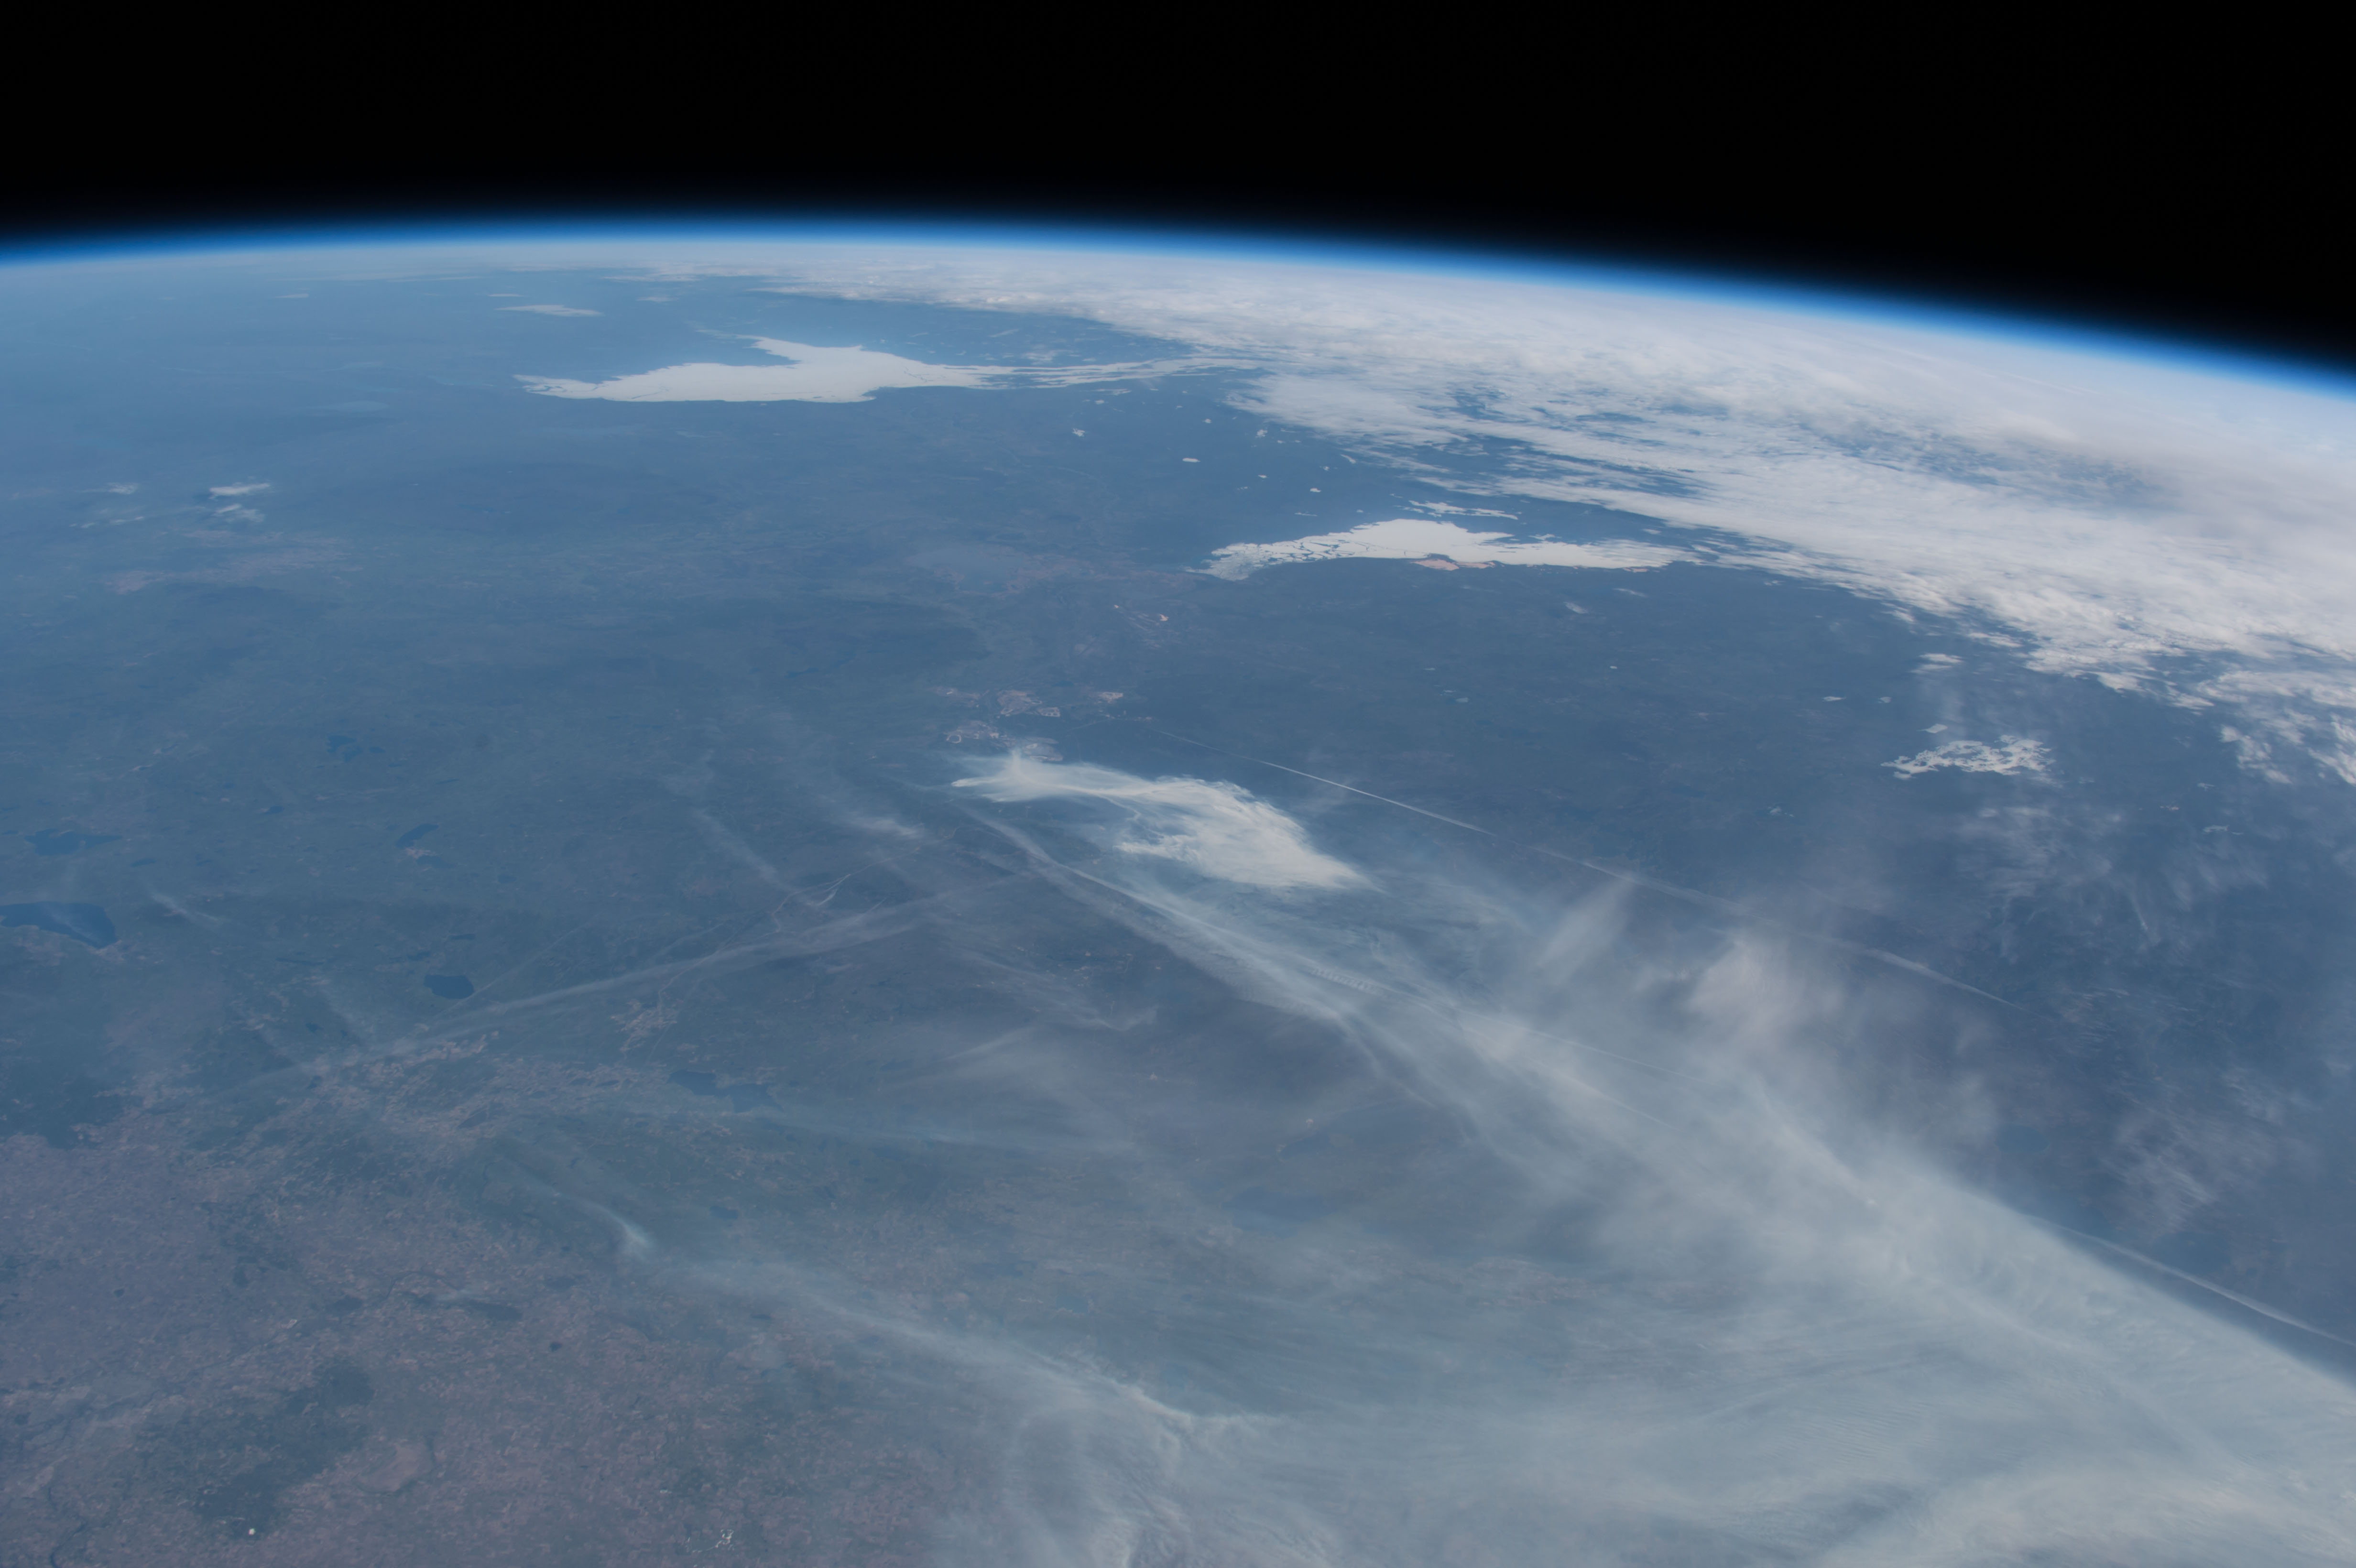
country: CANADA-A
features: PAN-FORT MCMURRAY AREA, FIRE PLUMES, L. ATHABASCA, GREAT SLAVE L., ICE
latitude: 56.5
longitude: -111.0
